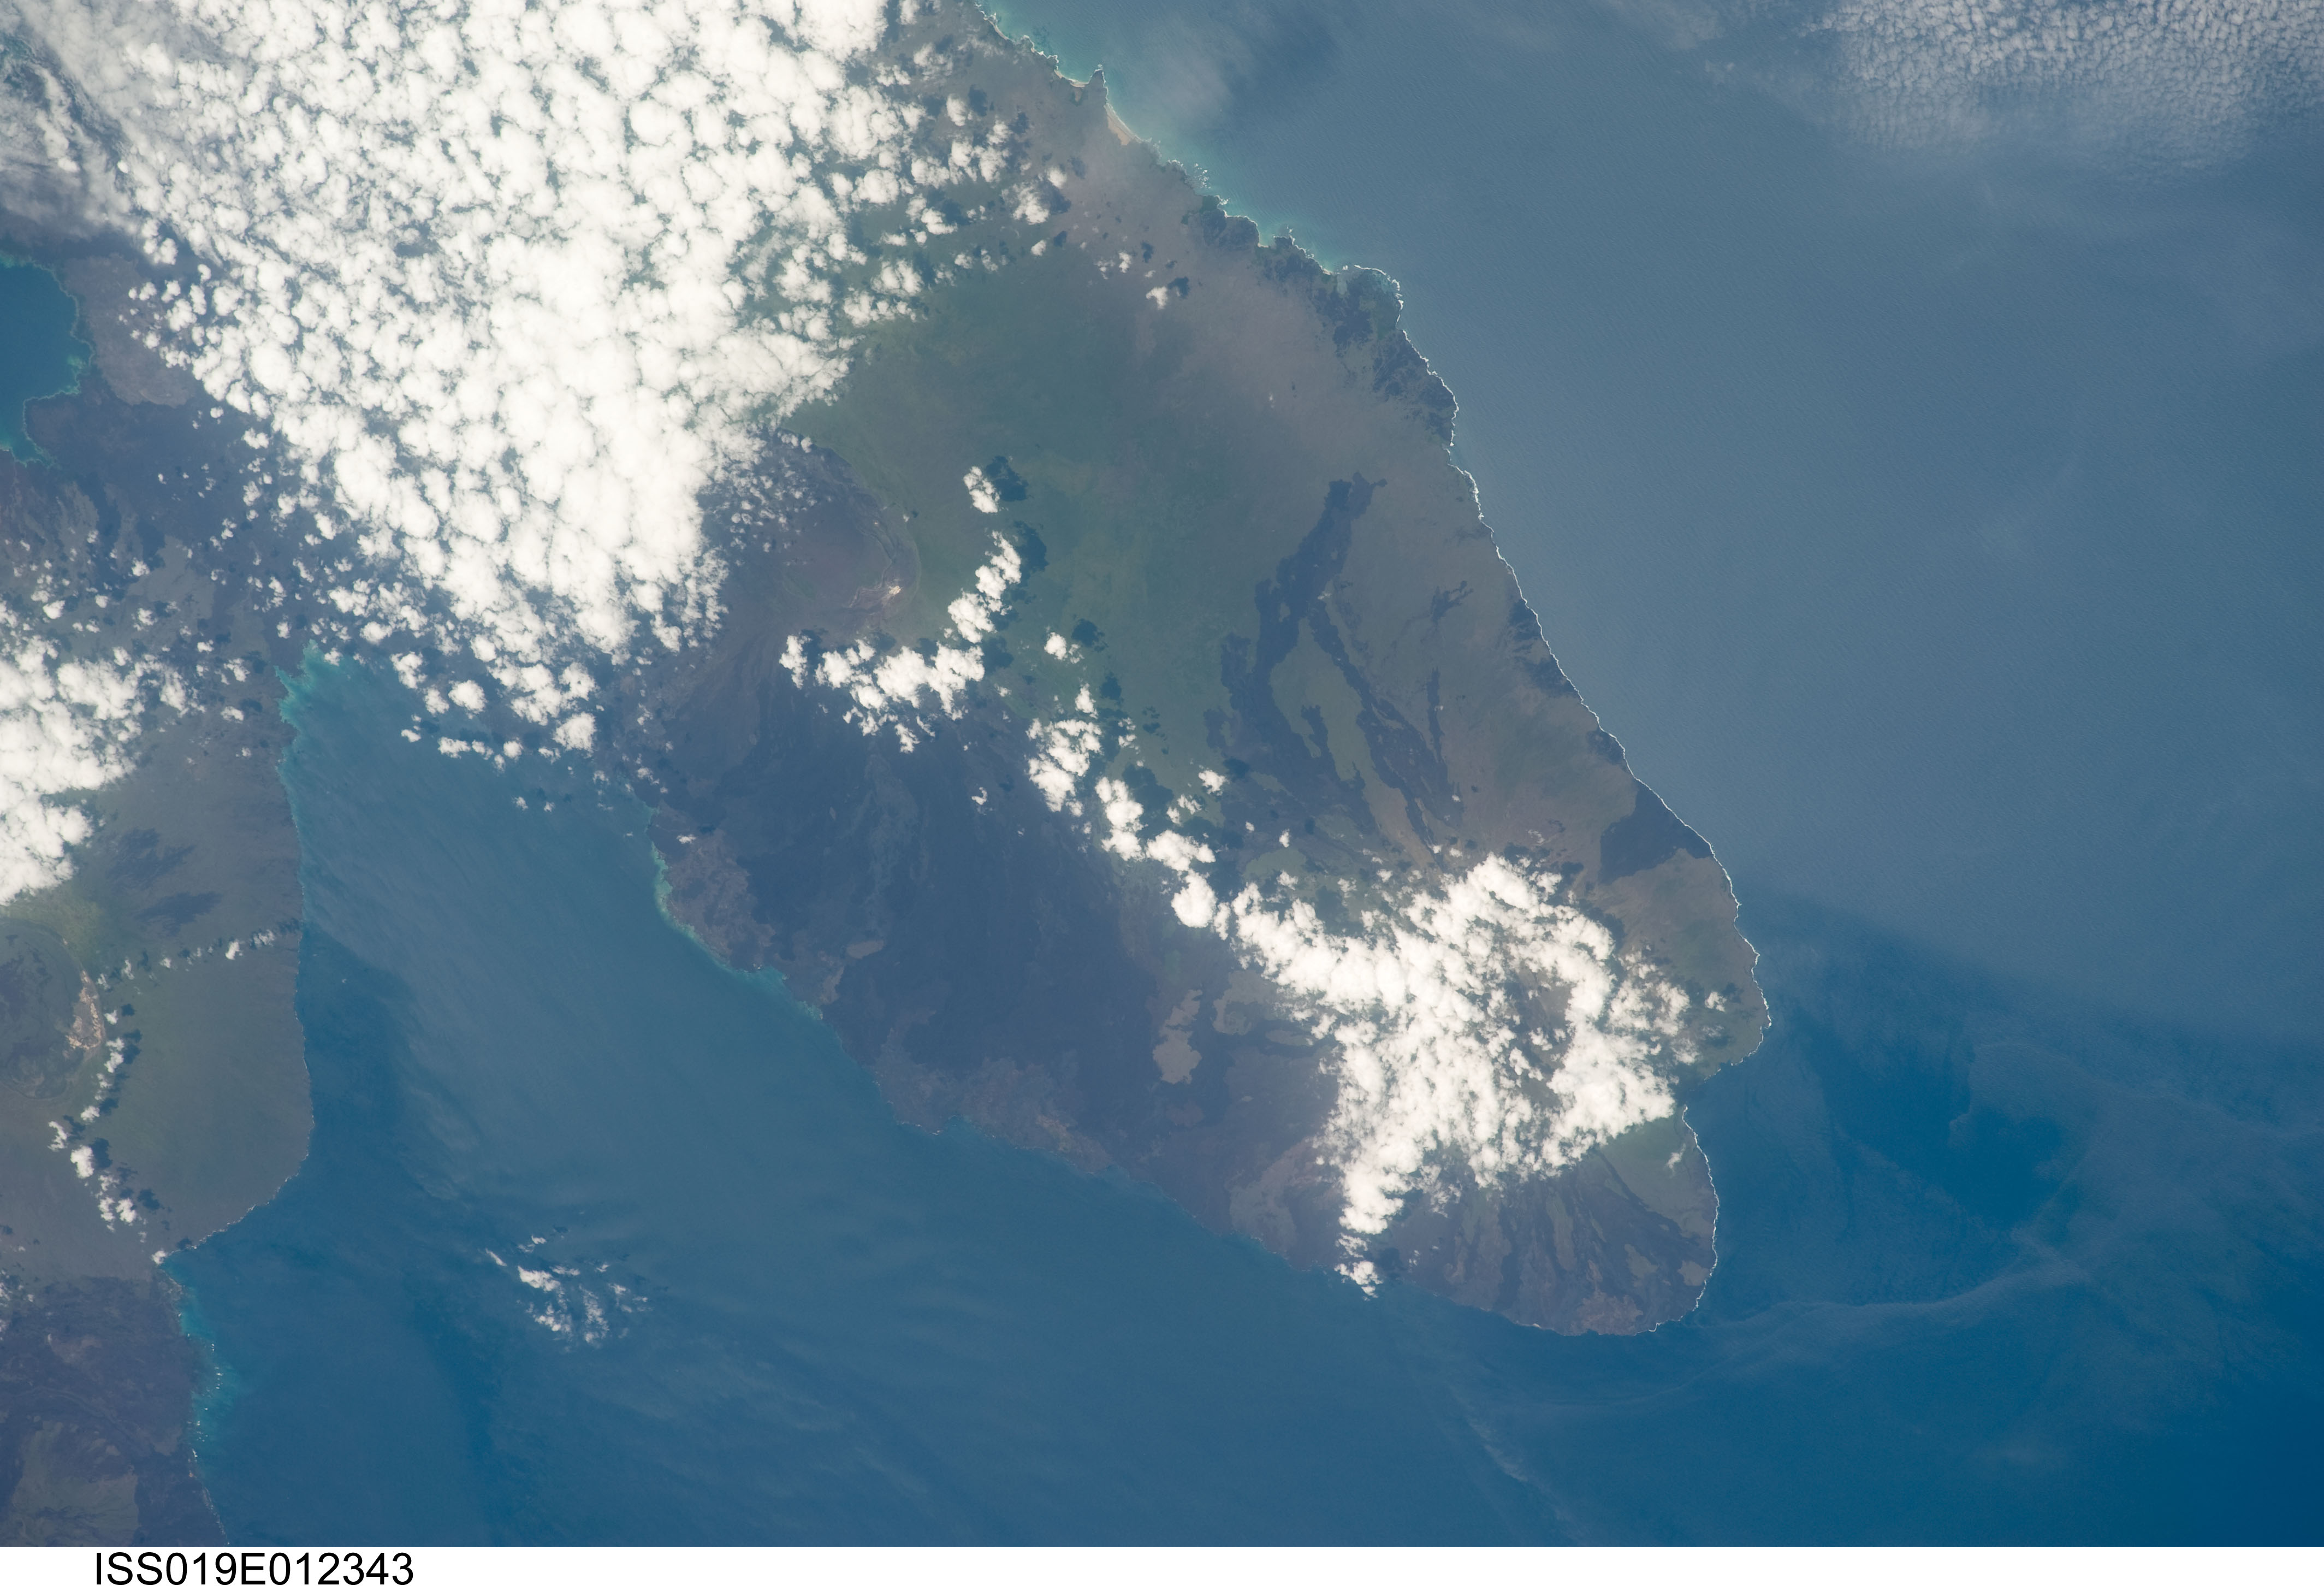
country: GALAPAGOS ISLANDS
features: ISABELA ISLAND, ELIZABETH BAY
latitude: -0.8
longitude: -91.3
